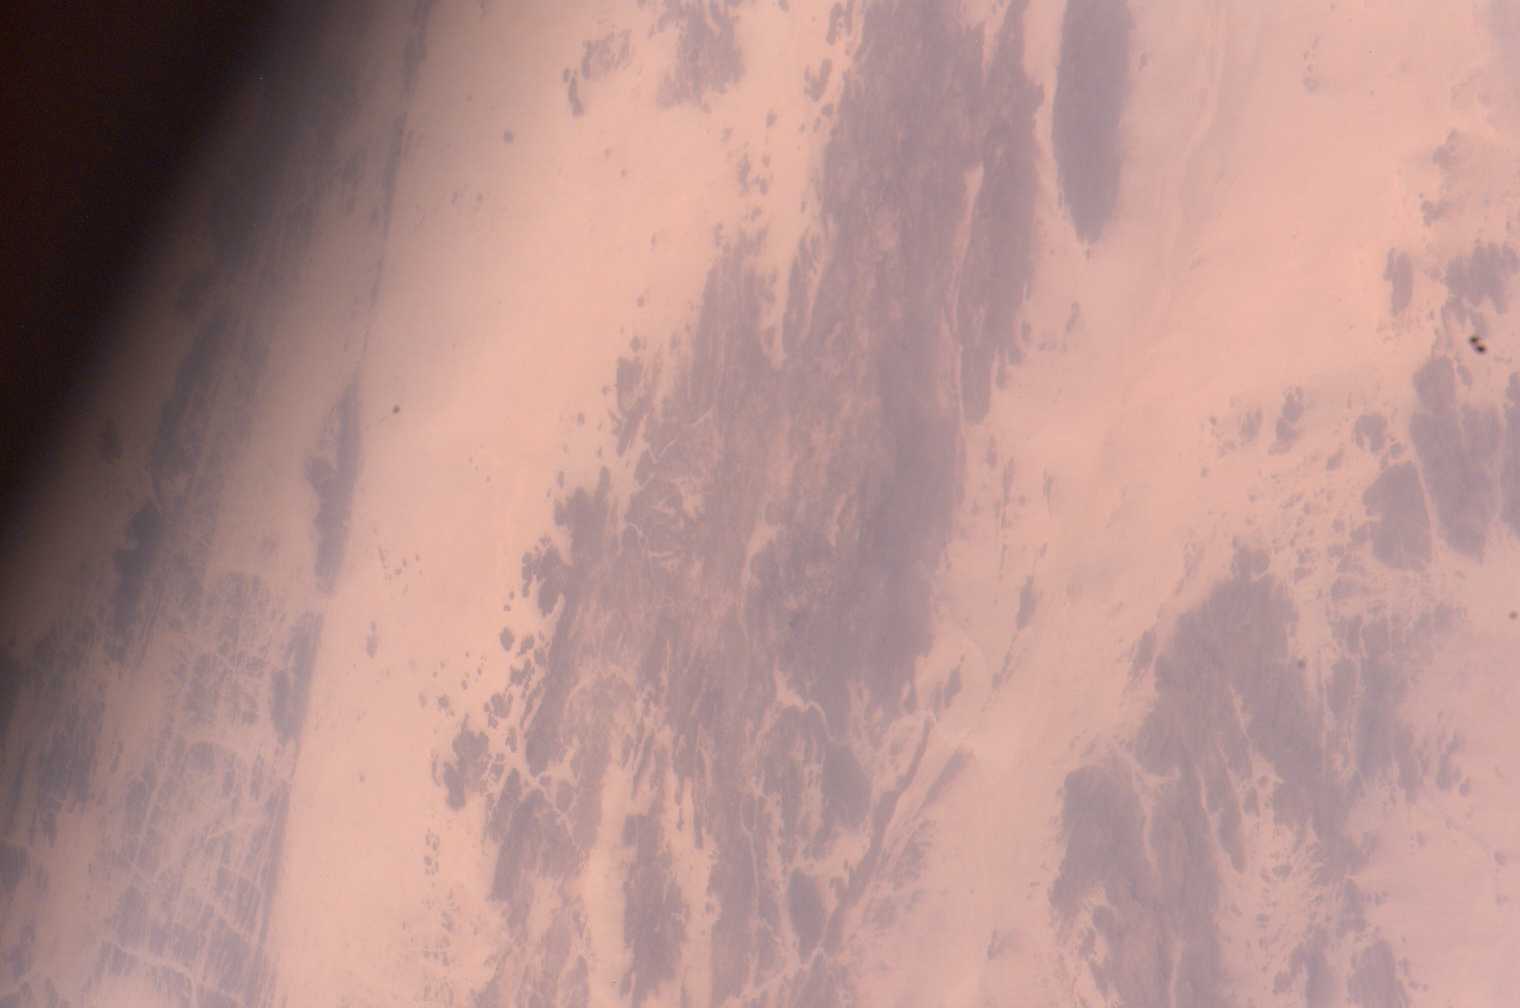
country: ALGERIA
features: TEFEDEST EL KAHLA
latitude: 24.5
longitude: 5.5
